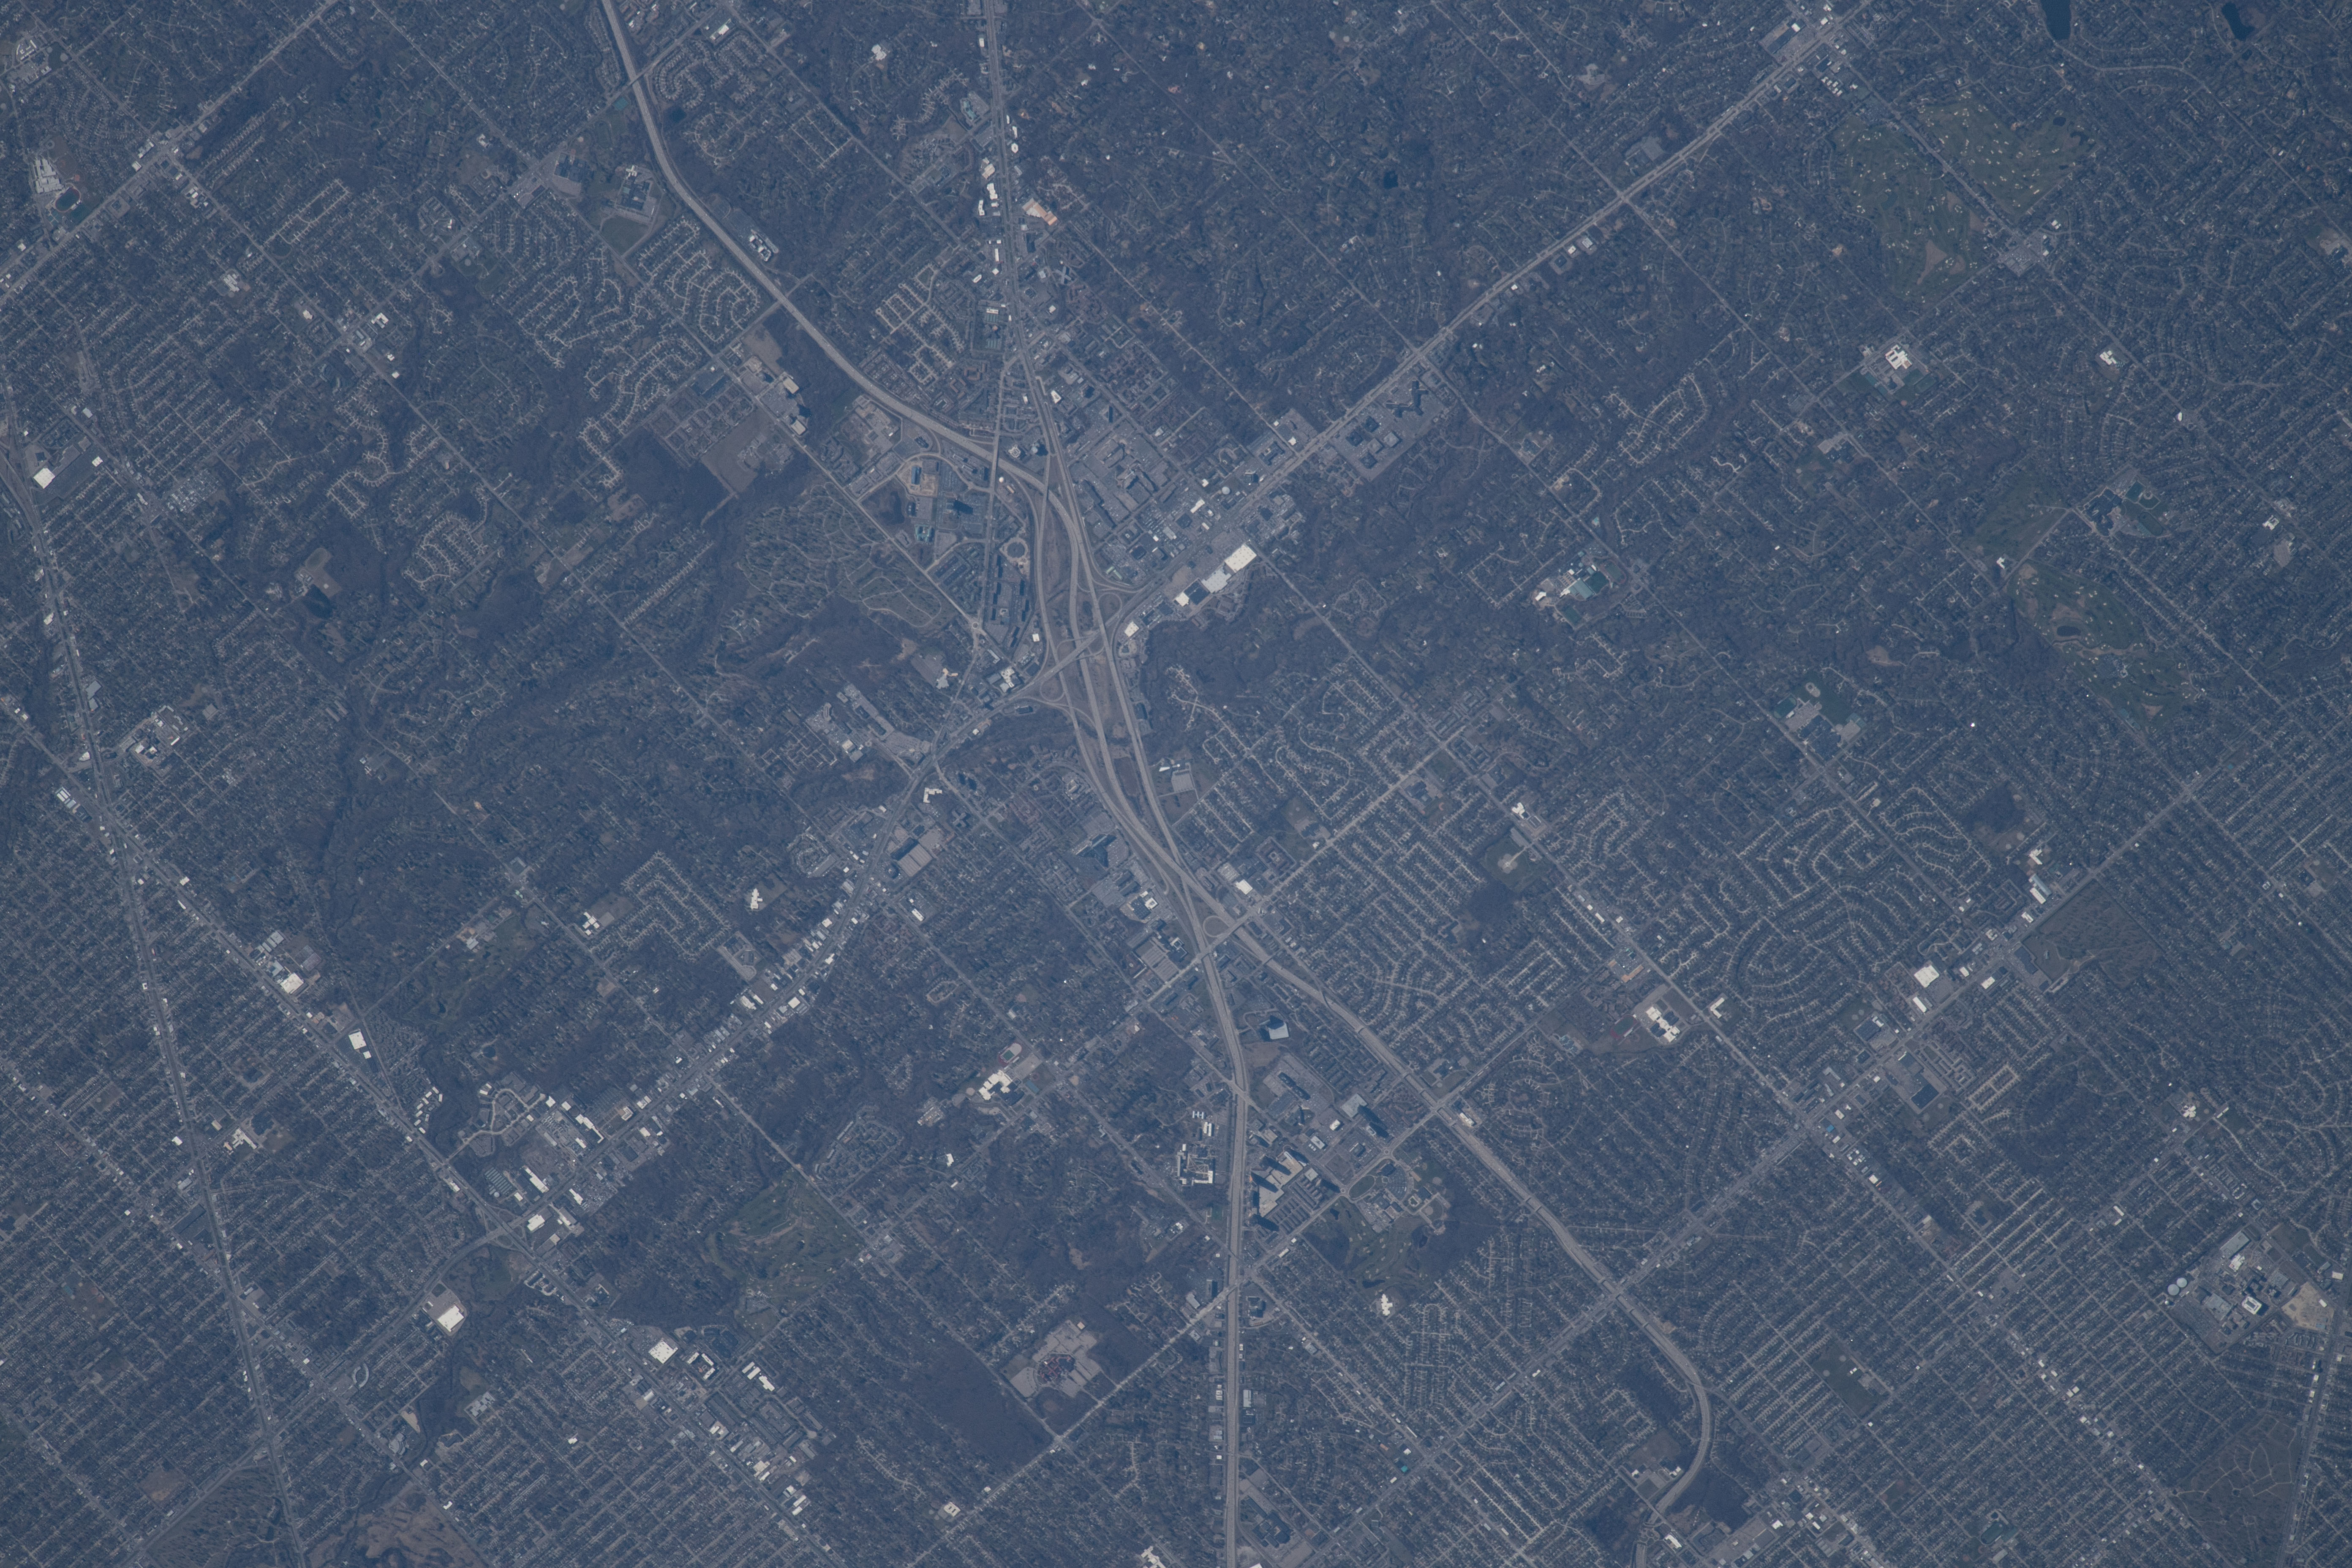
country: USA-MICHIGAN
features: LATHRUP VILLAGE, BEVERLY HILLS, SOUTHFIELD
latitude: 42.5
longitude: -83.3
